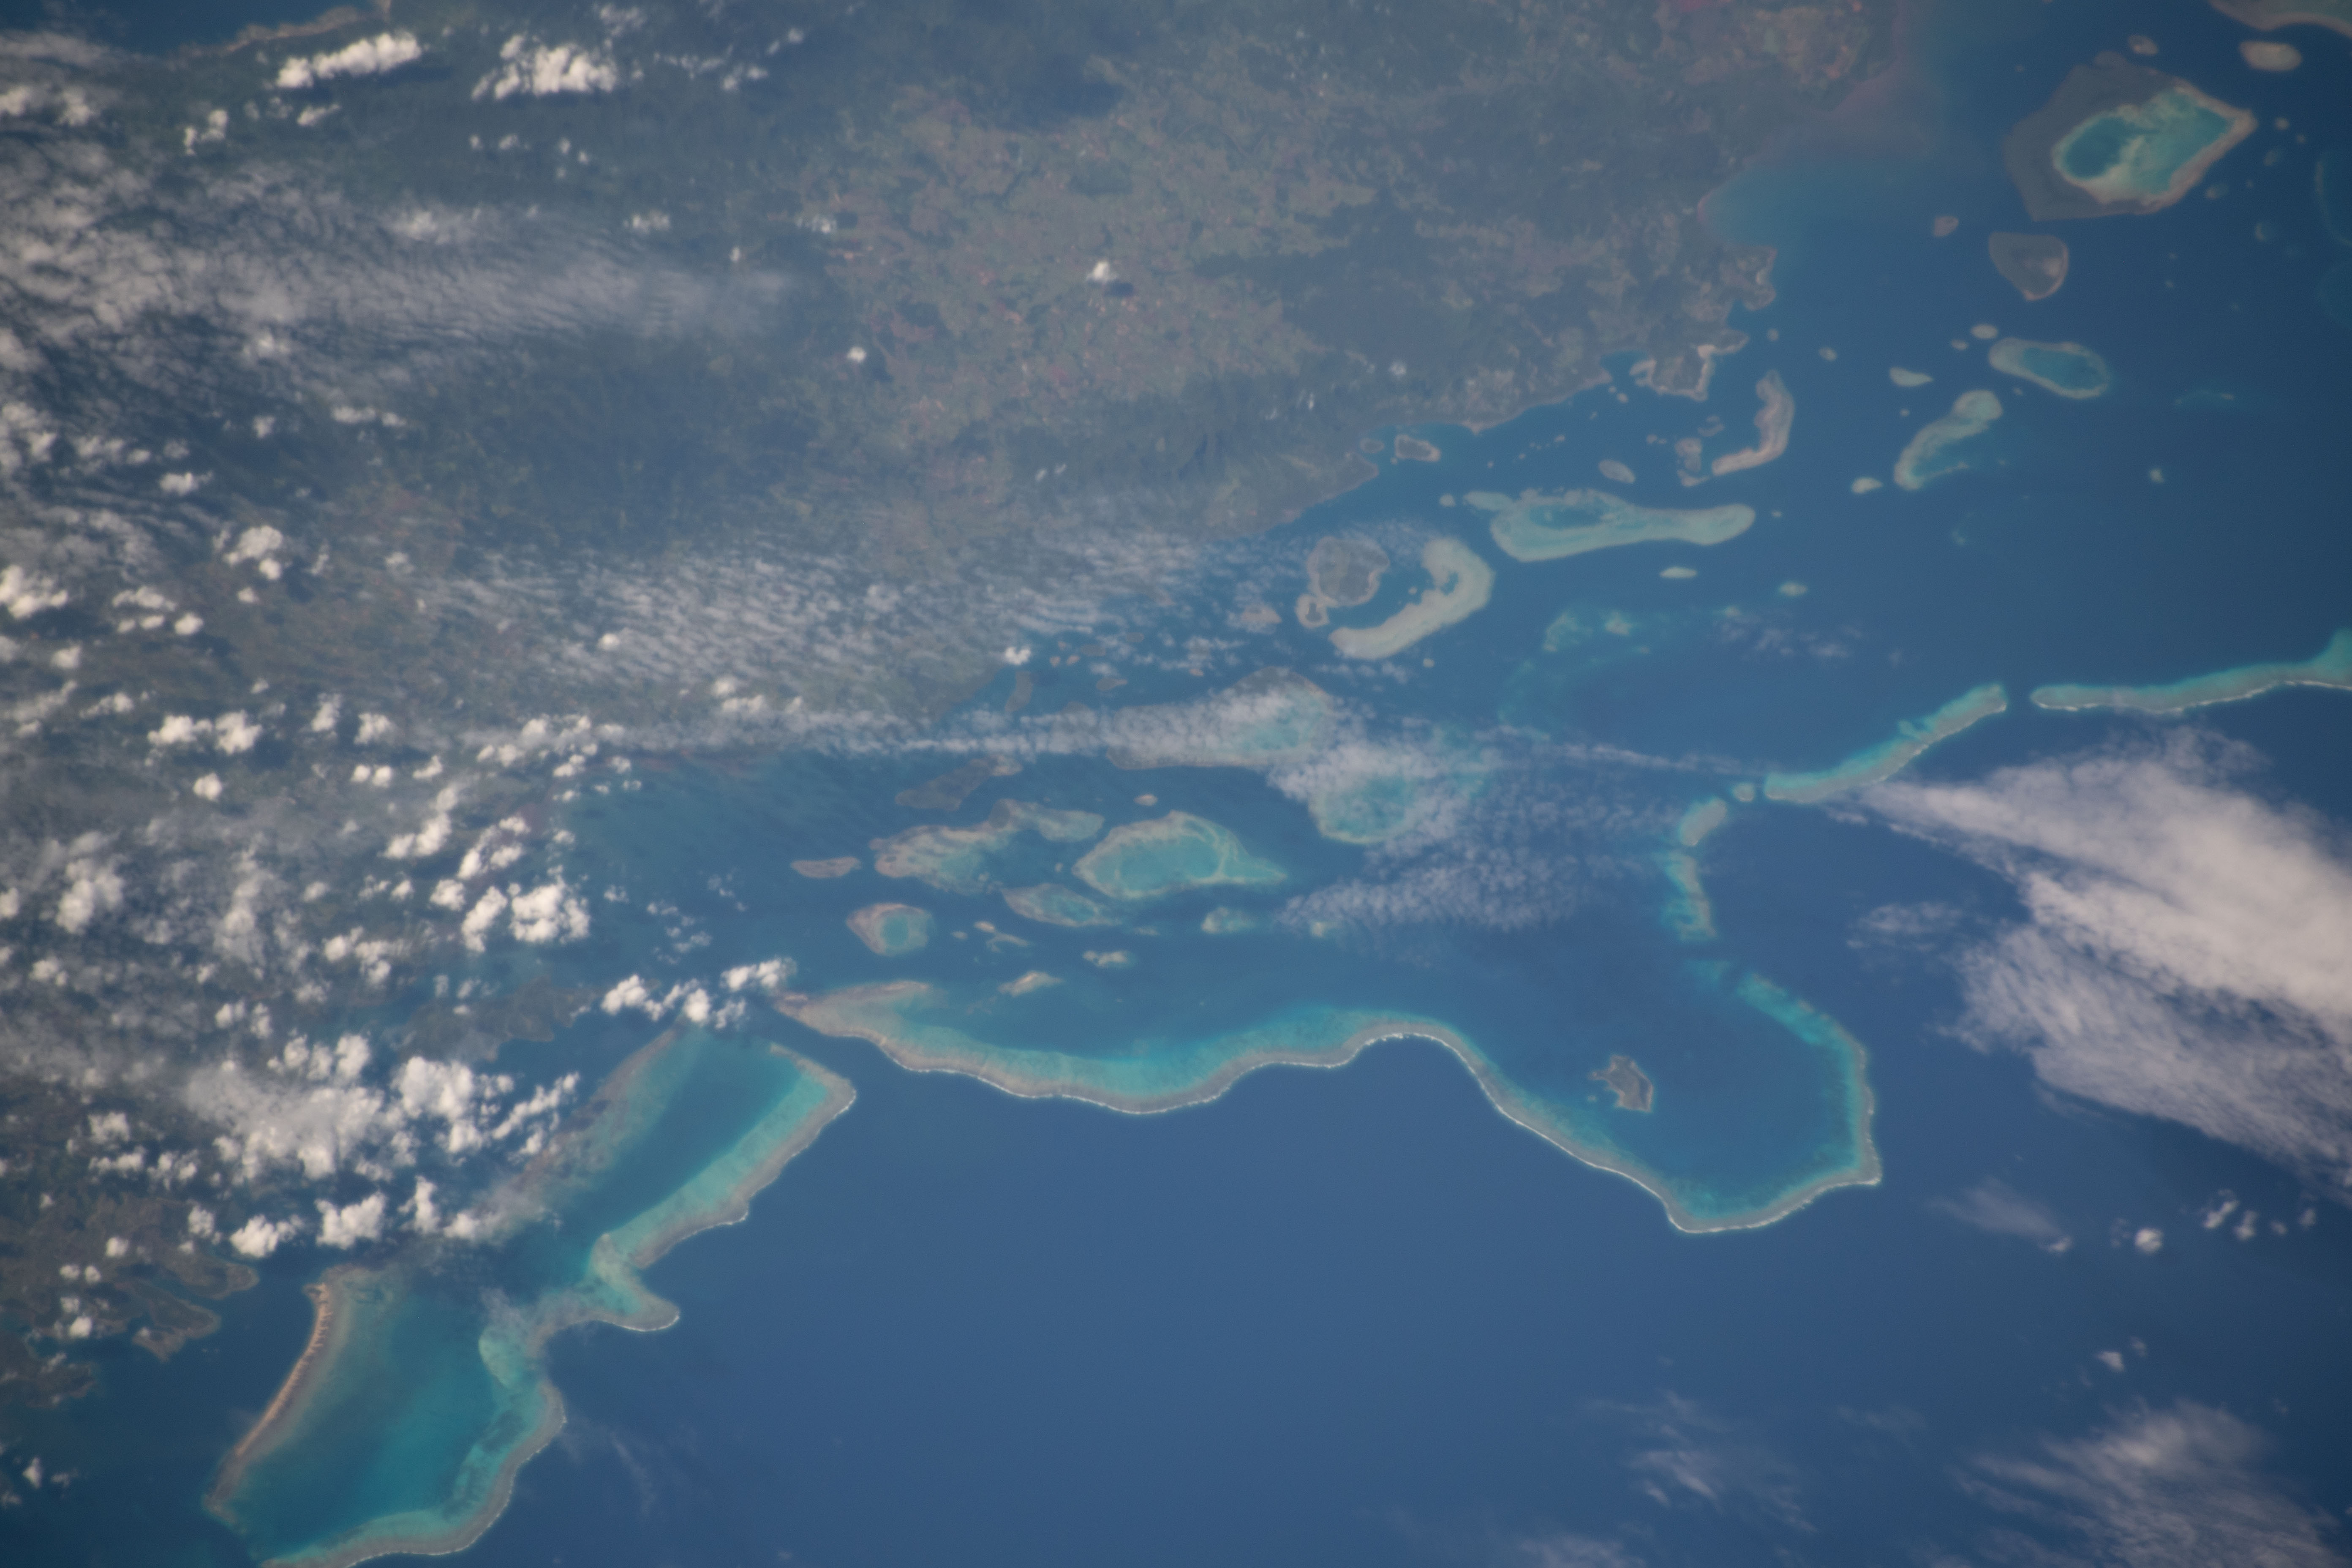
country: FIJI ISLANDS
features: FIJI, NORTHERN DIVISION, VANUA LEVU, ARCHIPELAGO
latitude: -16.4
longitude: 179.2
